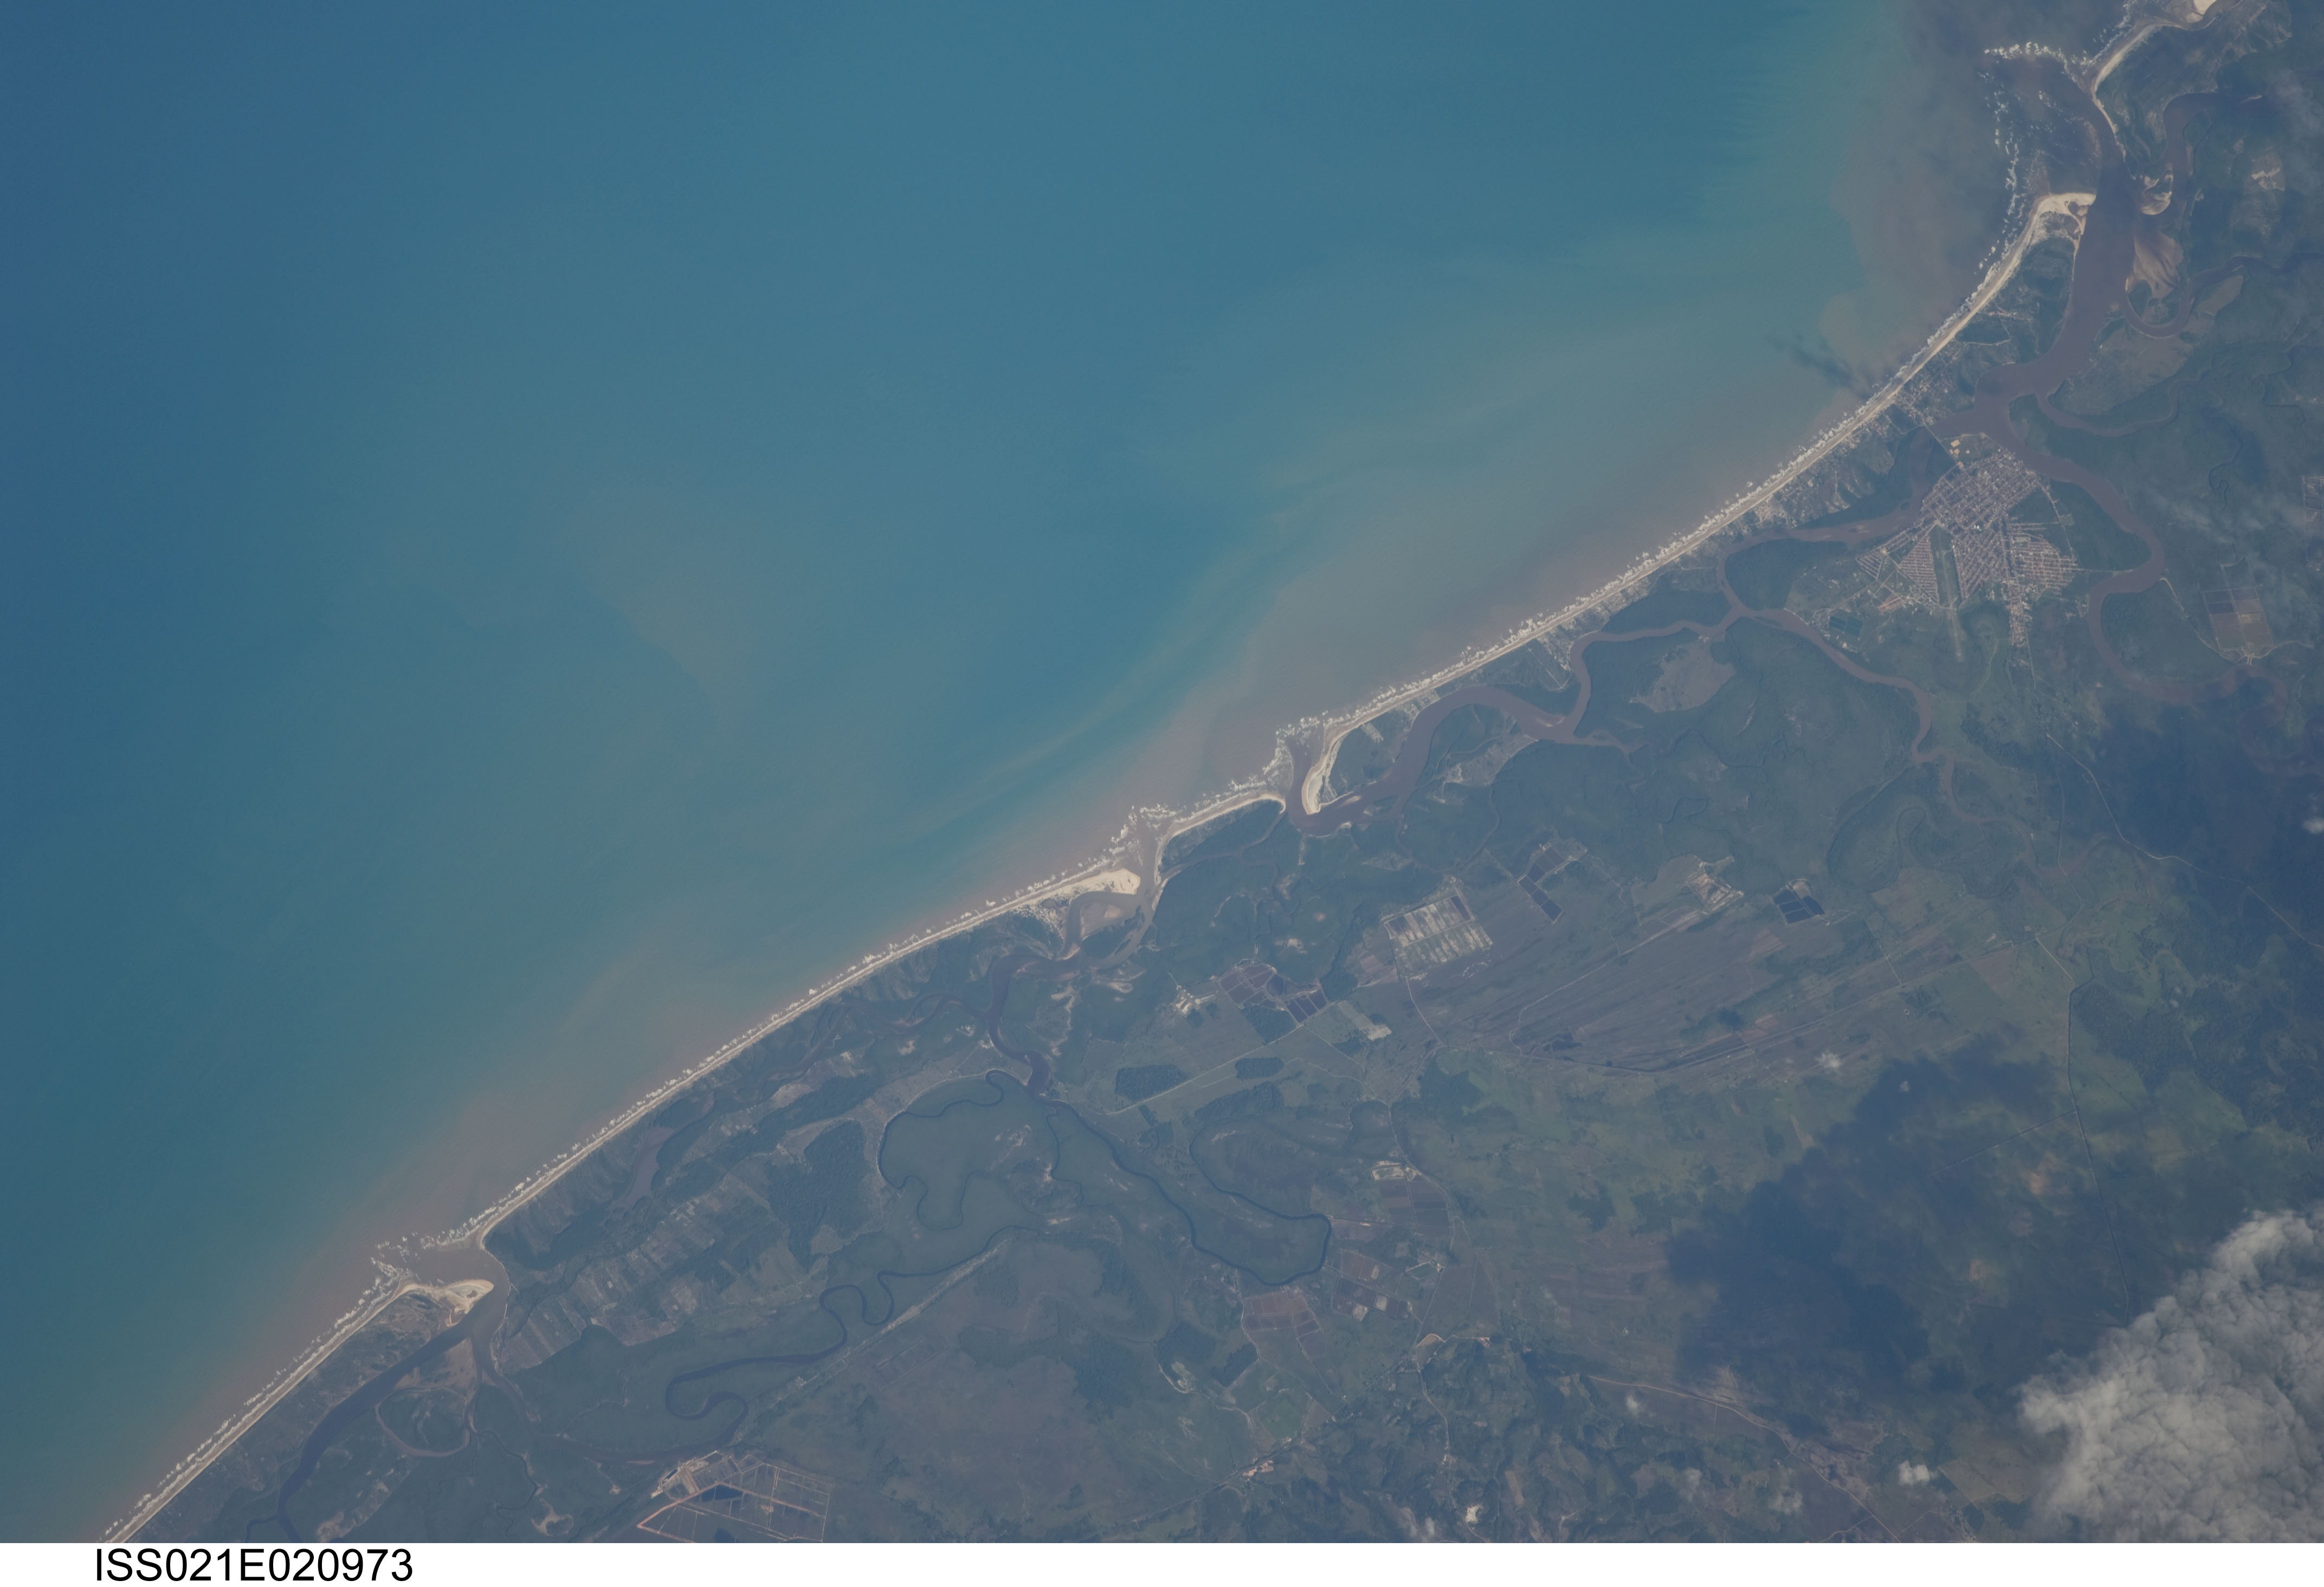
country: BRAZIL
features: CANAVIERAS, PARDO RIVER EST., COAST, SED.
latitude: -15.6
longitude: -39.0
